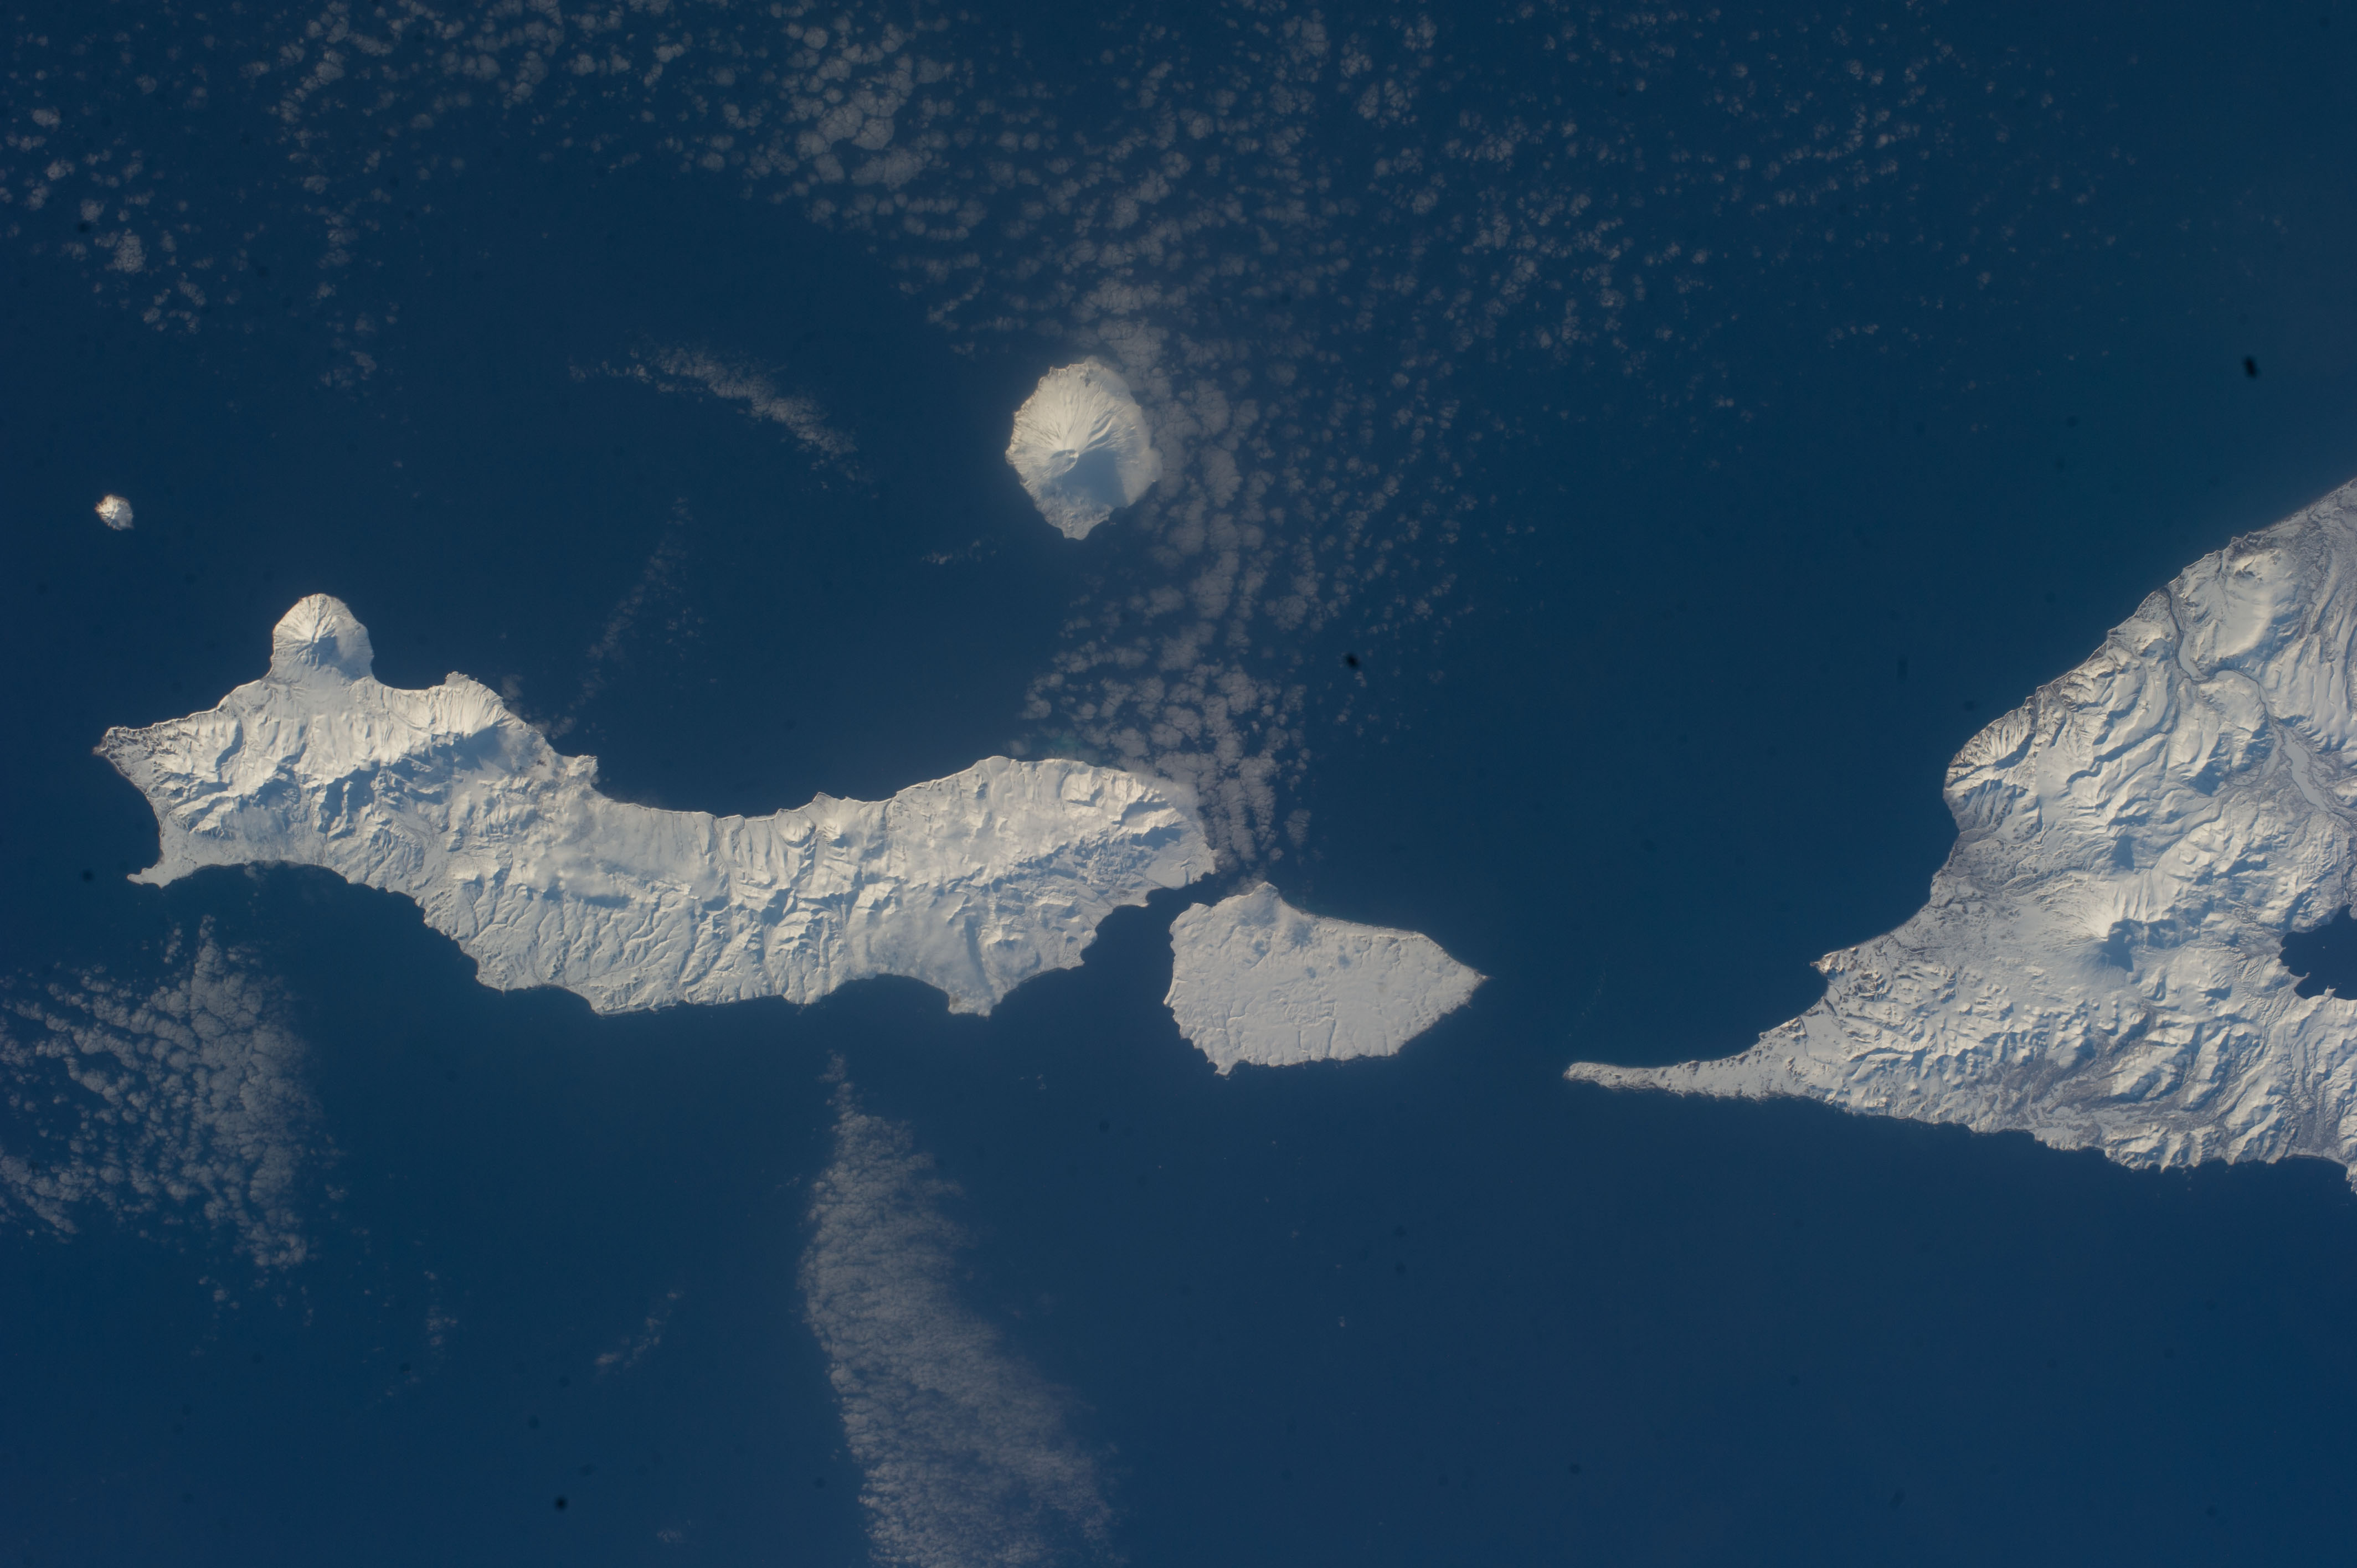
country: RUSSIAN_FEDERATION
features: KAMCHATKA KRAI, SEA OF OKHOTSK, KURIL ISLANDS, PARAMUSHIR, ATLASOV, SHUMSHU, ALAID VOLCANO
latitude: 50.8
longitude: 156.1
